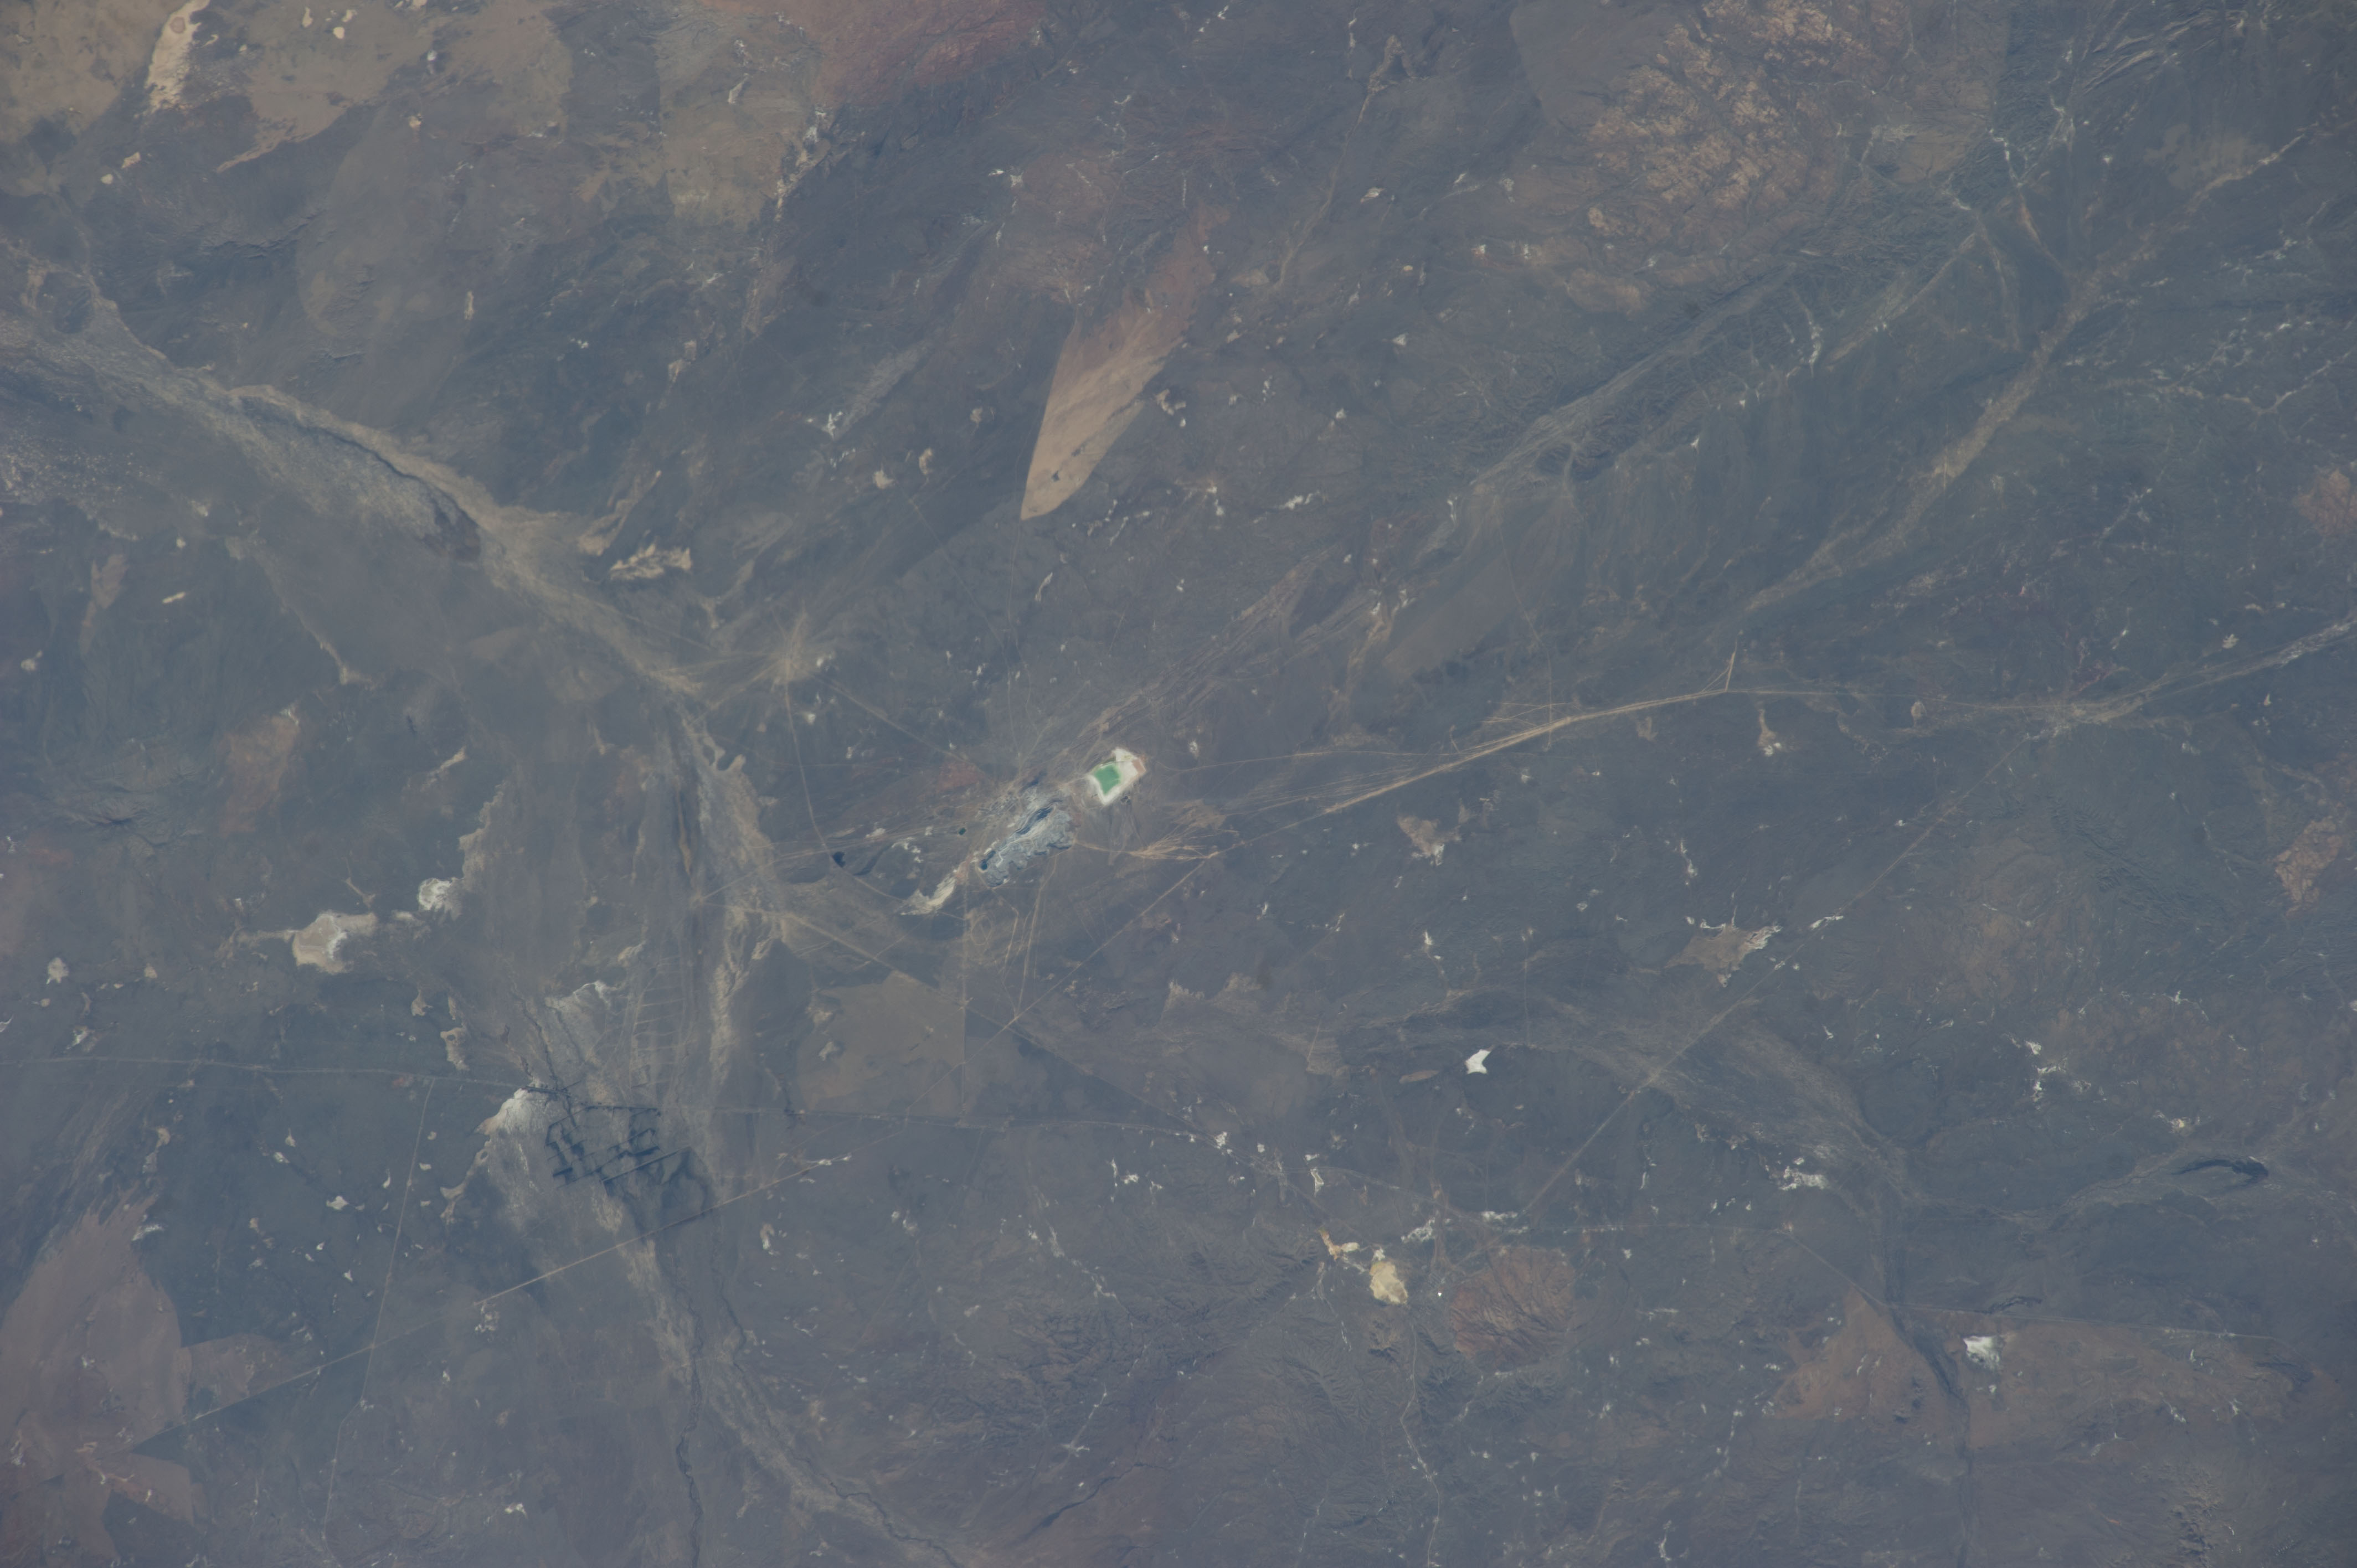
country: KAZAKHSTAN
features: FOREST
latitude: 50.0
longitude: 76.4
